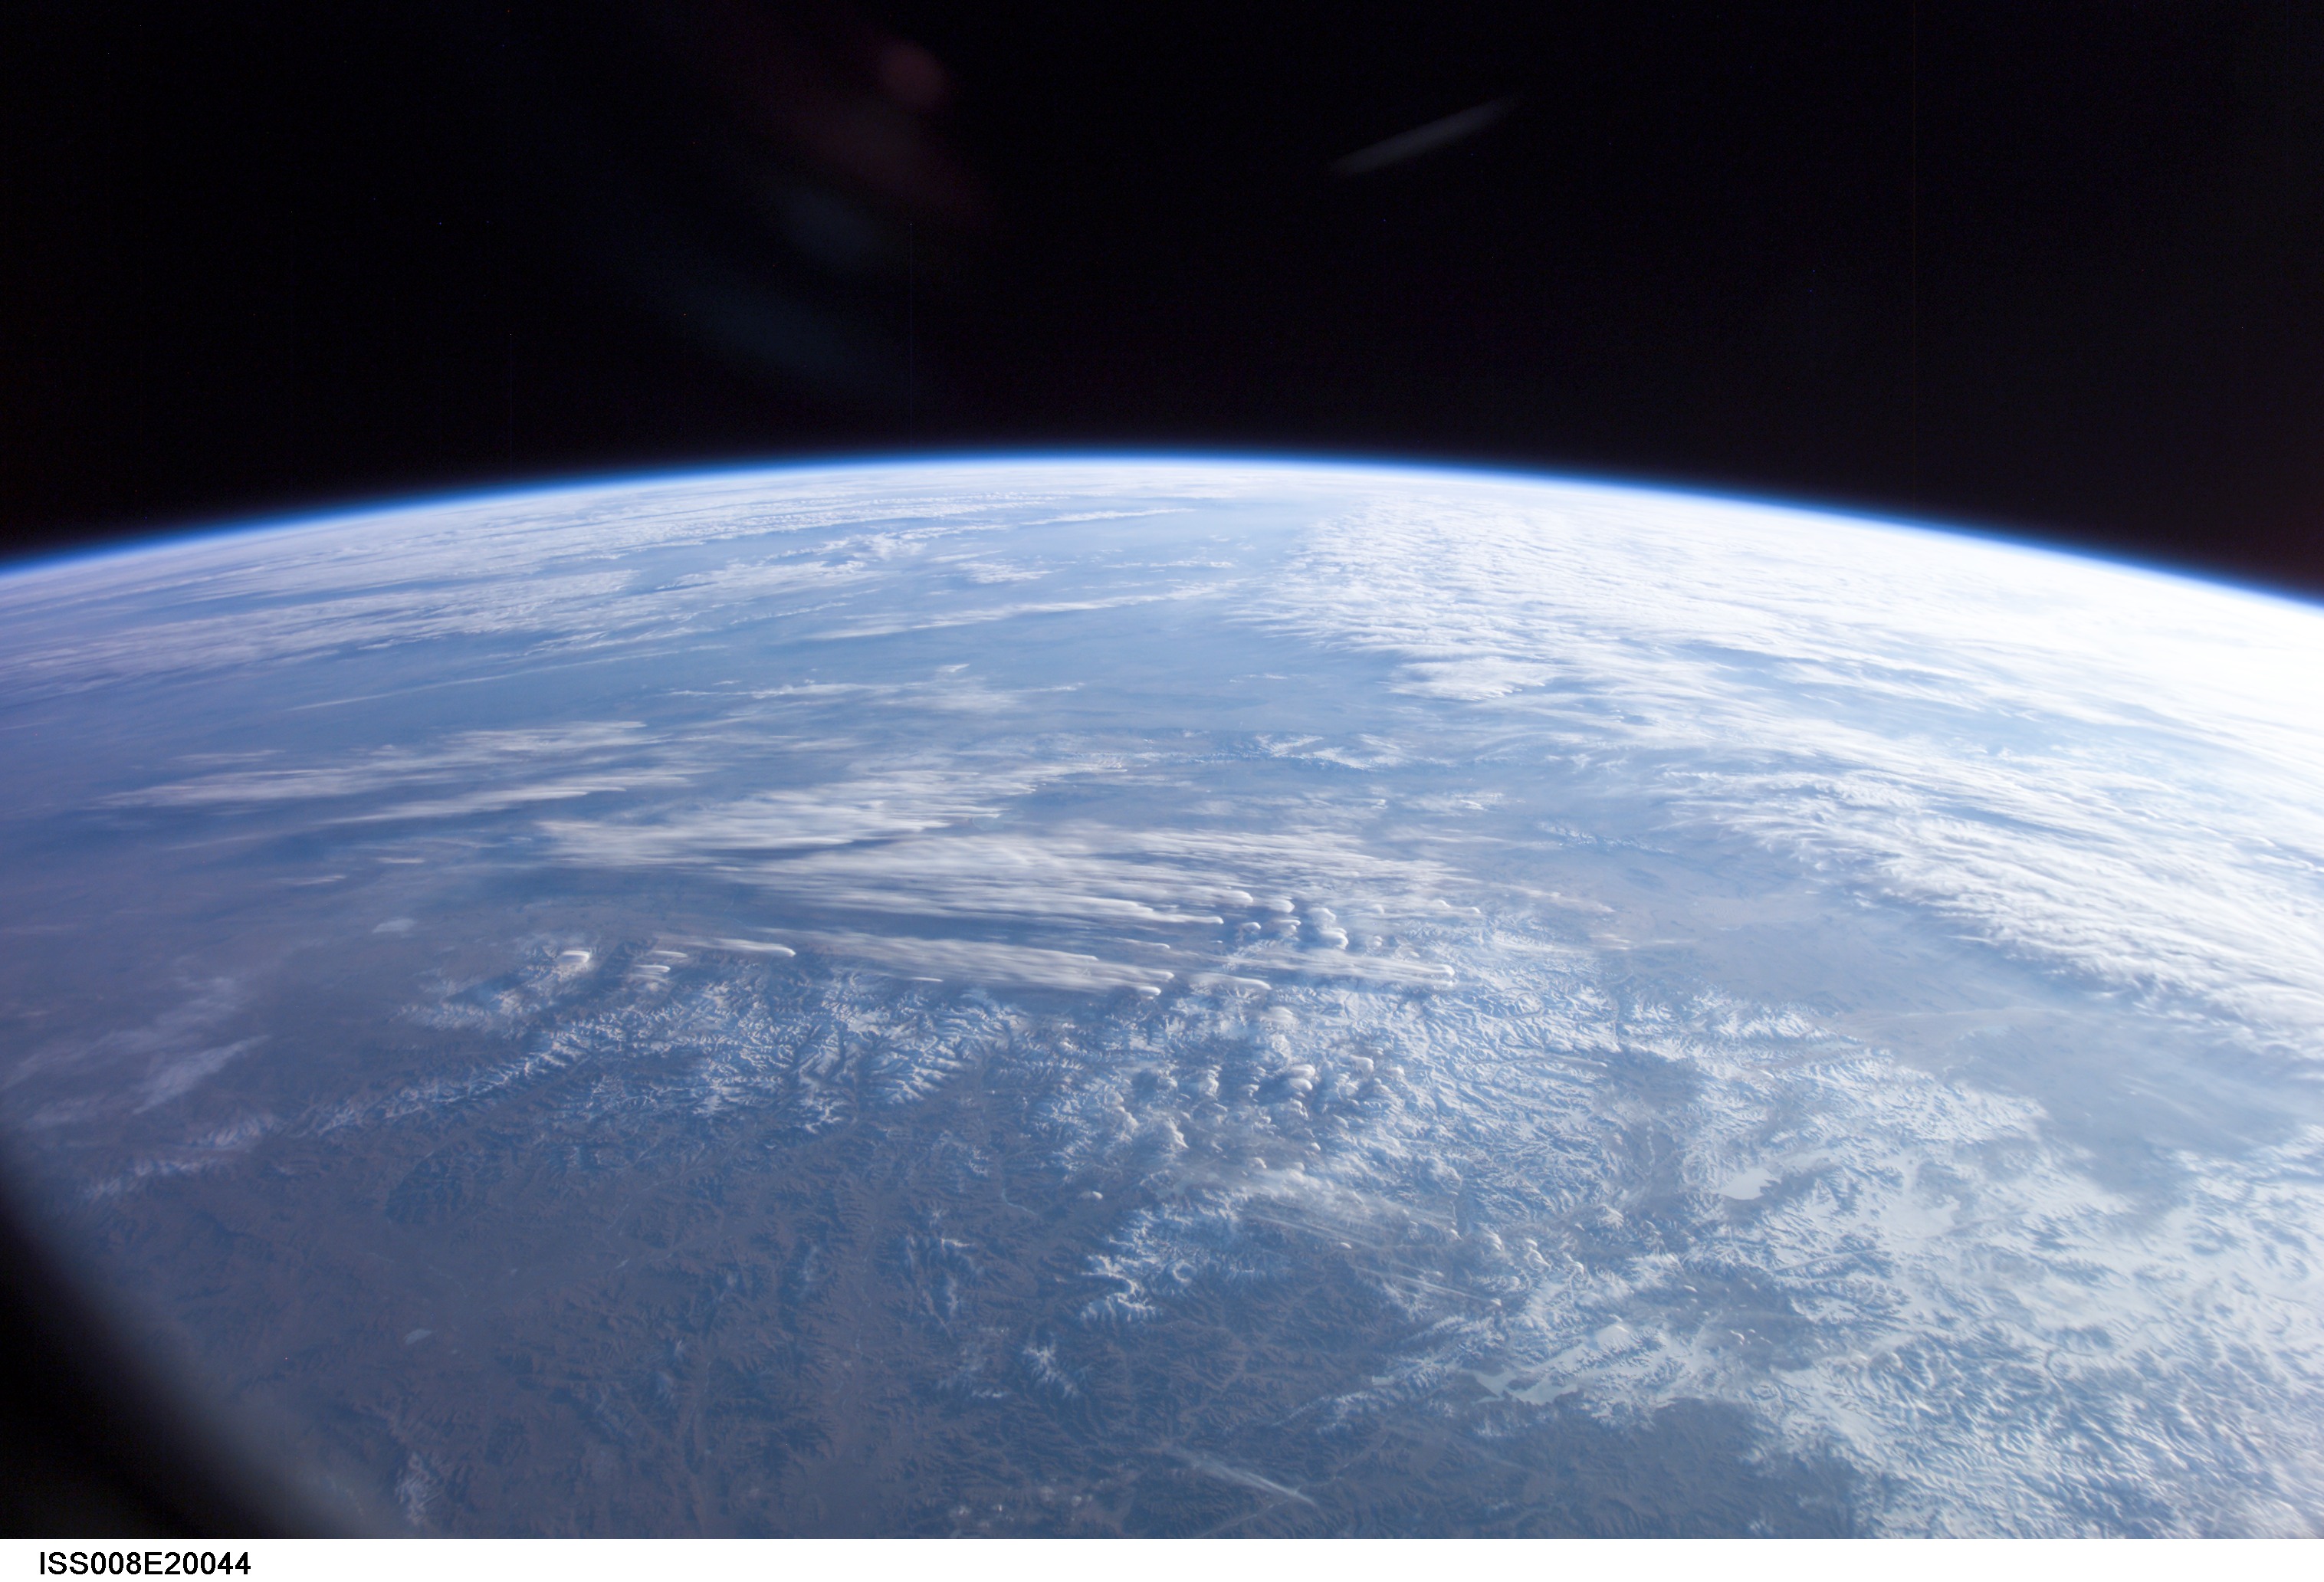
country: CLOUDS
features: ATMOSPHERIC LIMB
